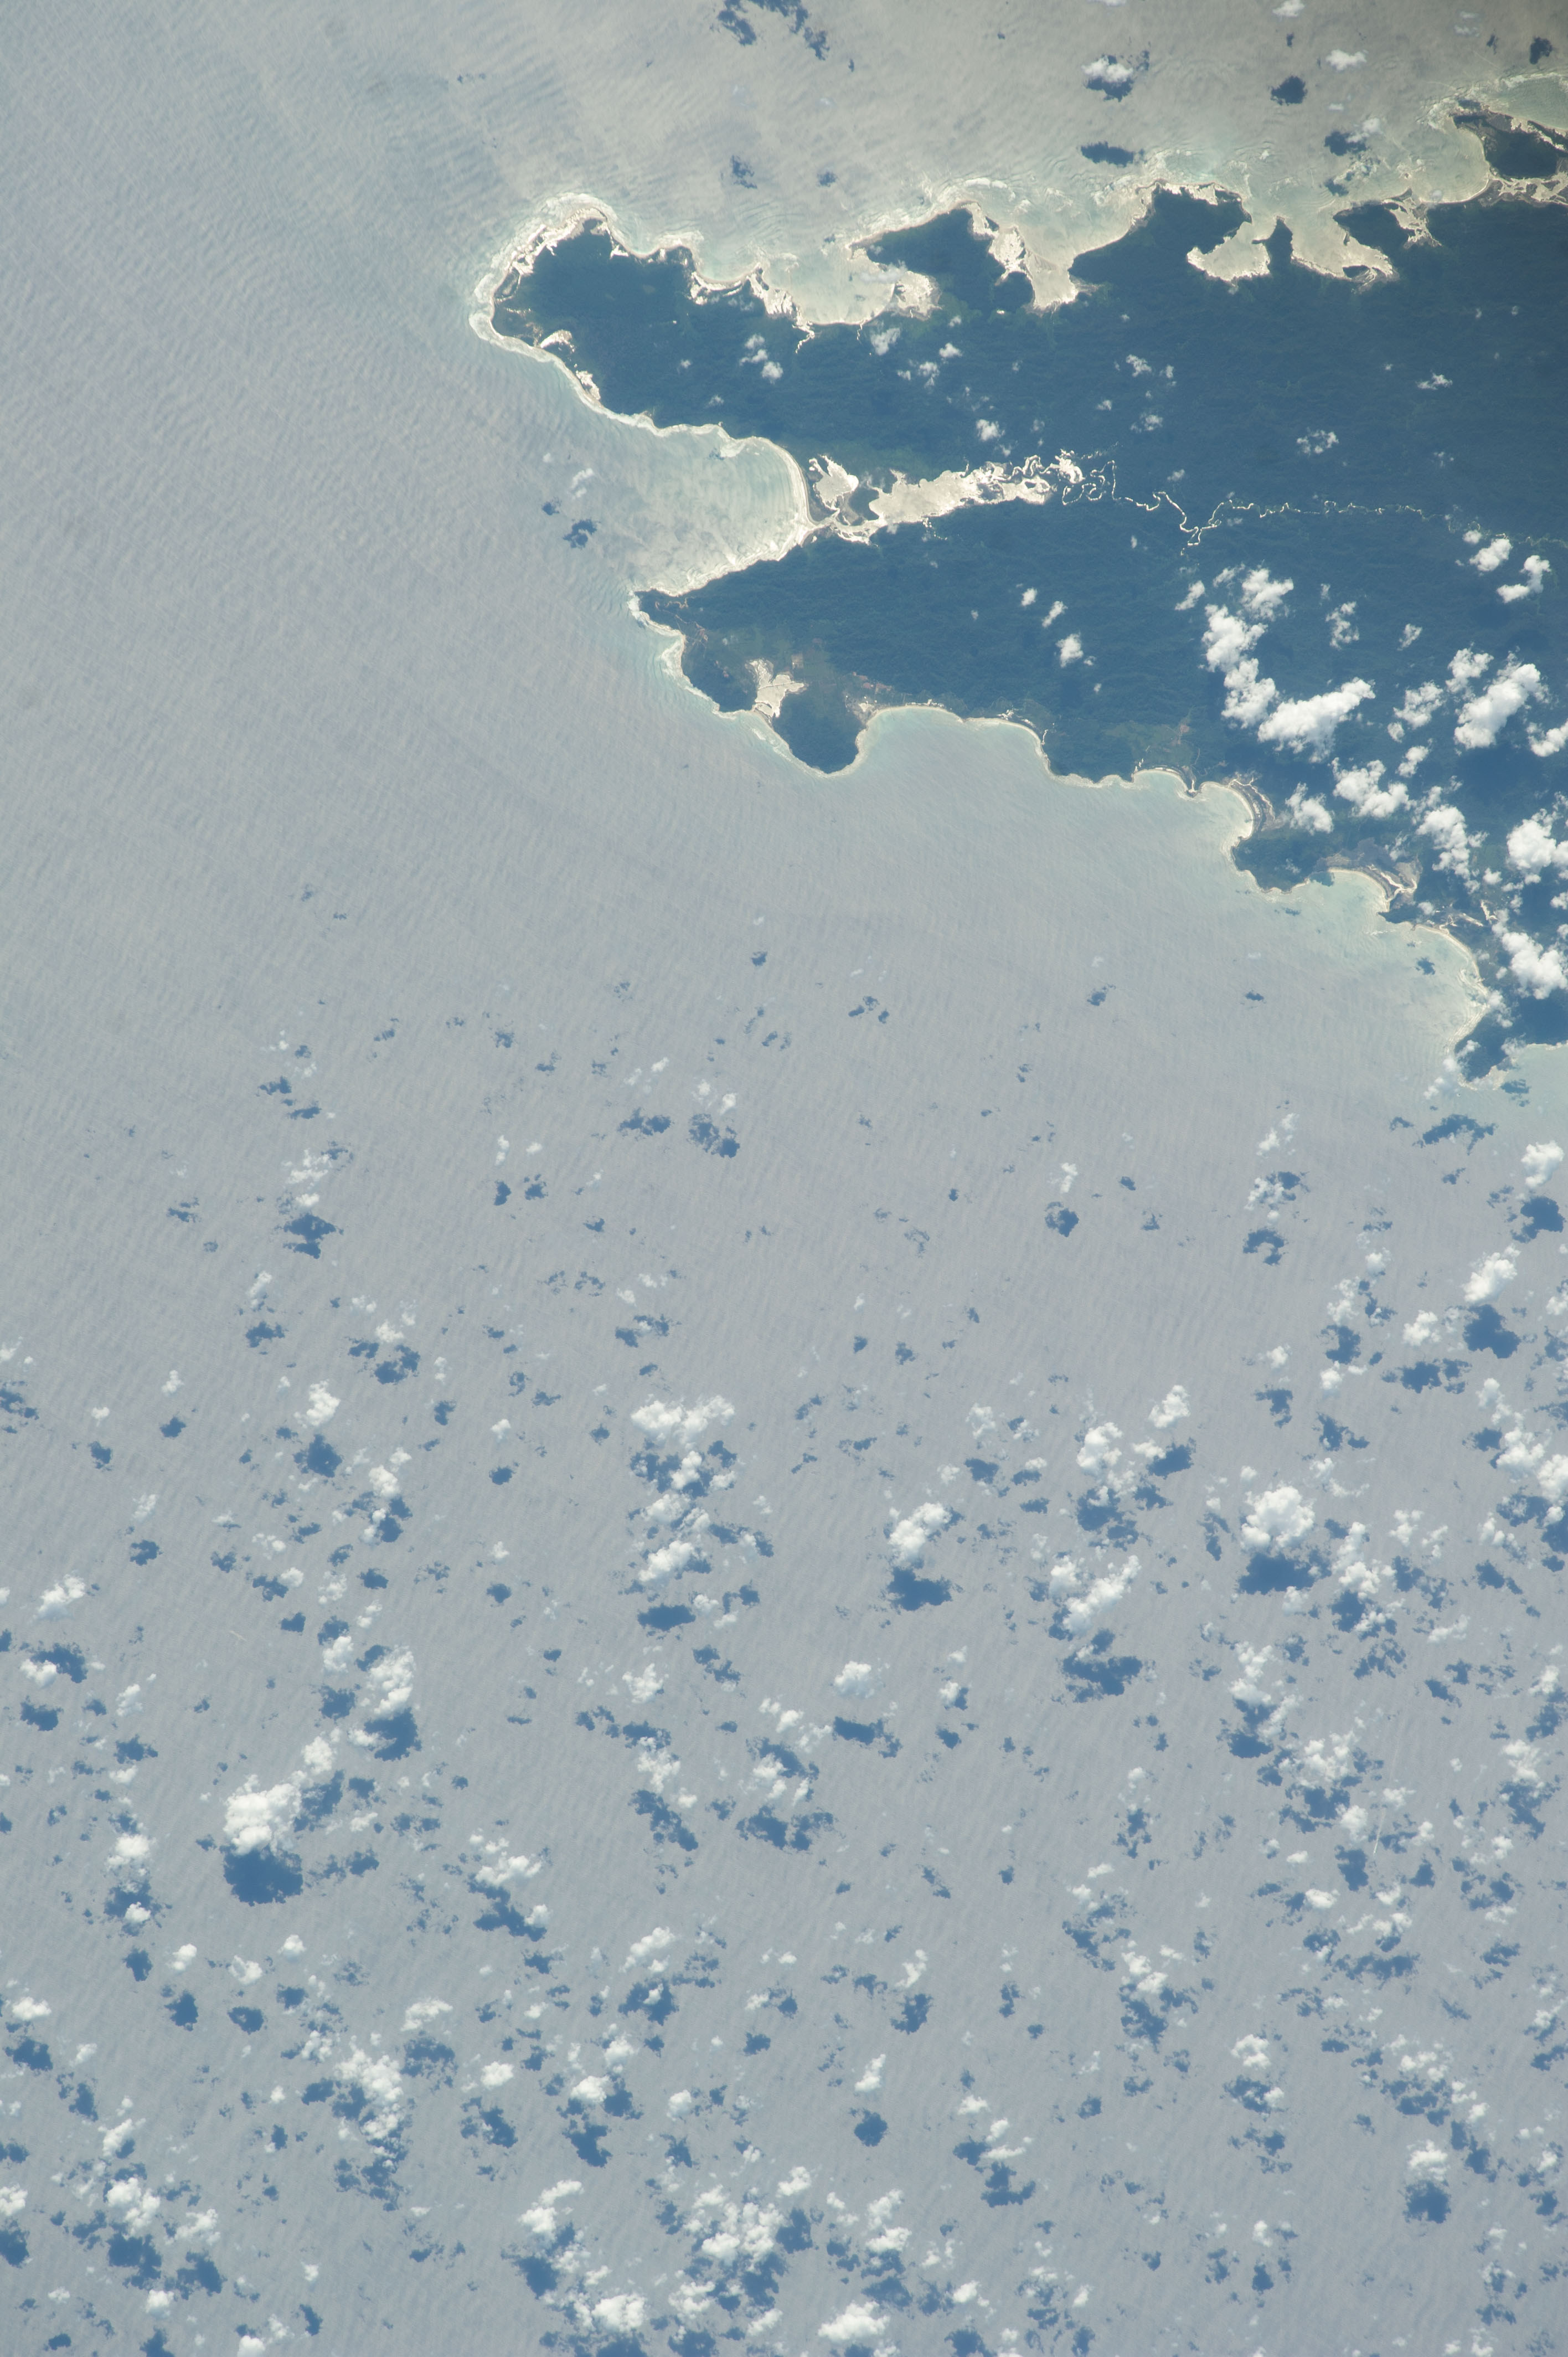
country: NICOBAR ISLANDS
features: S. GREAT NICOBAR ISLAND, GALATHEA BAY, FOREST, SEA SURFACE GLINT, WAVES
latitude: 6.8
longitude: 94.0
